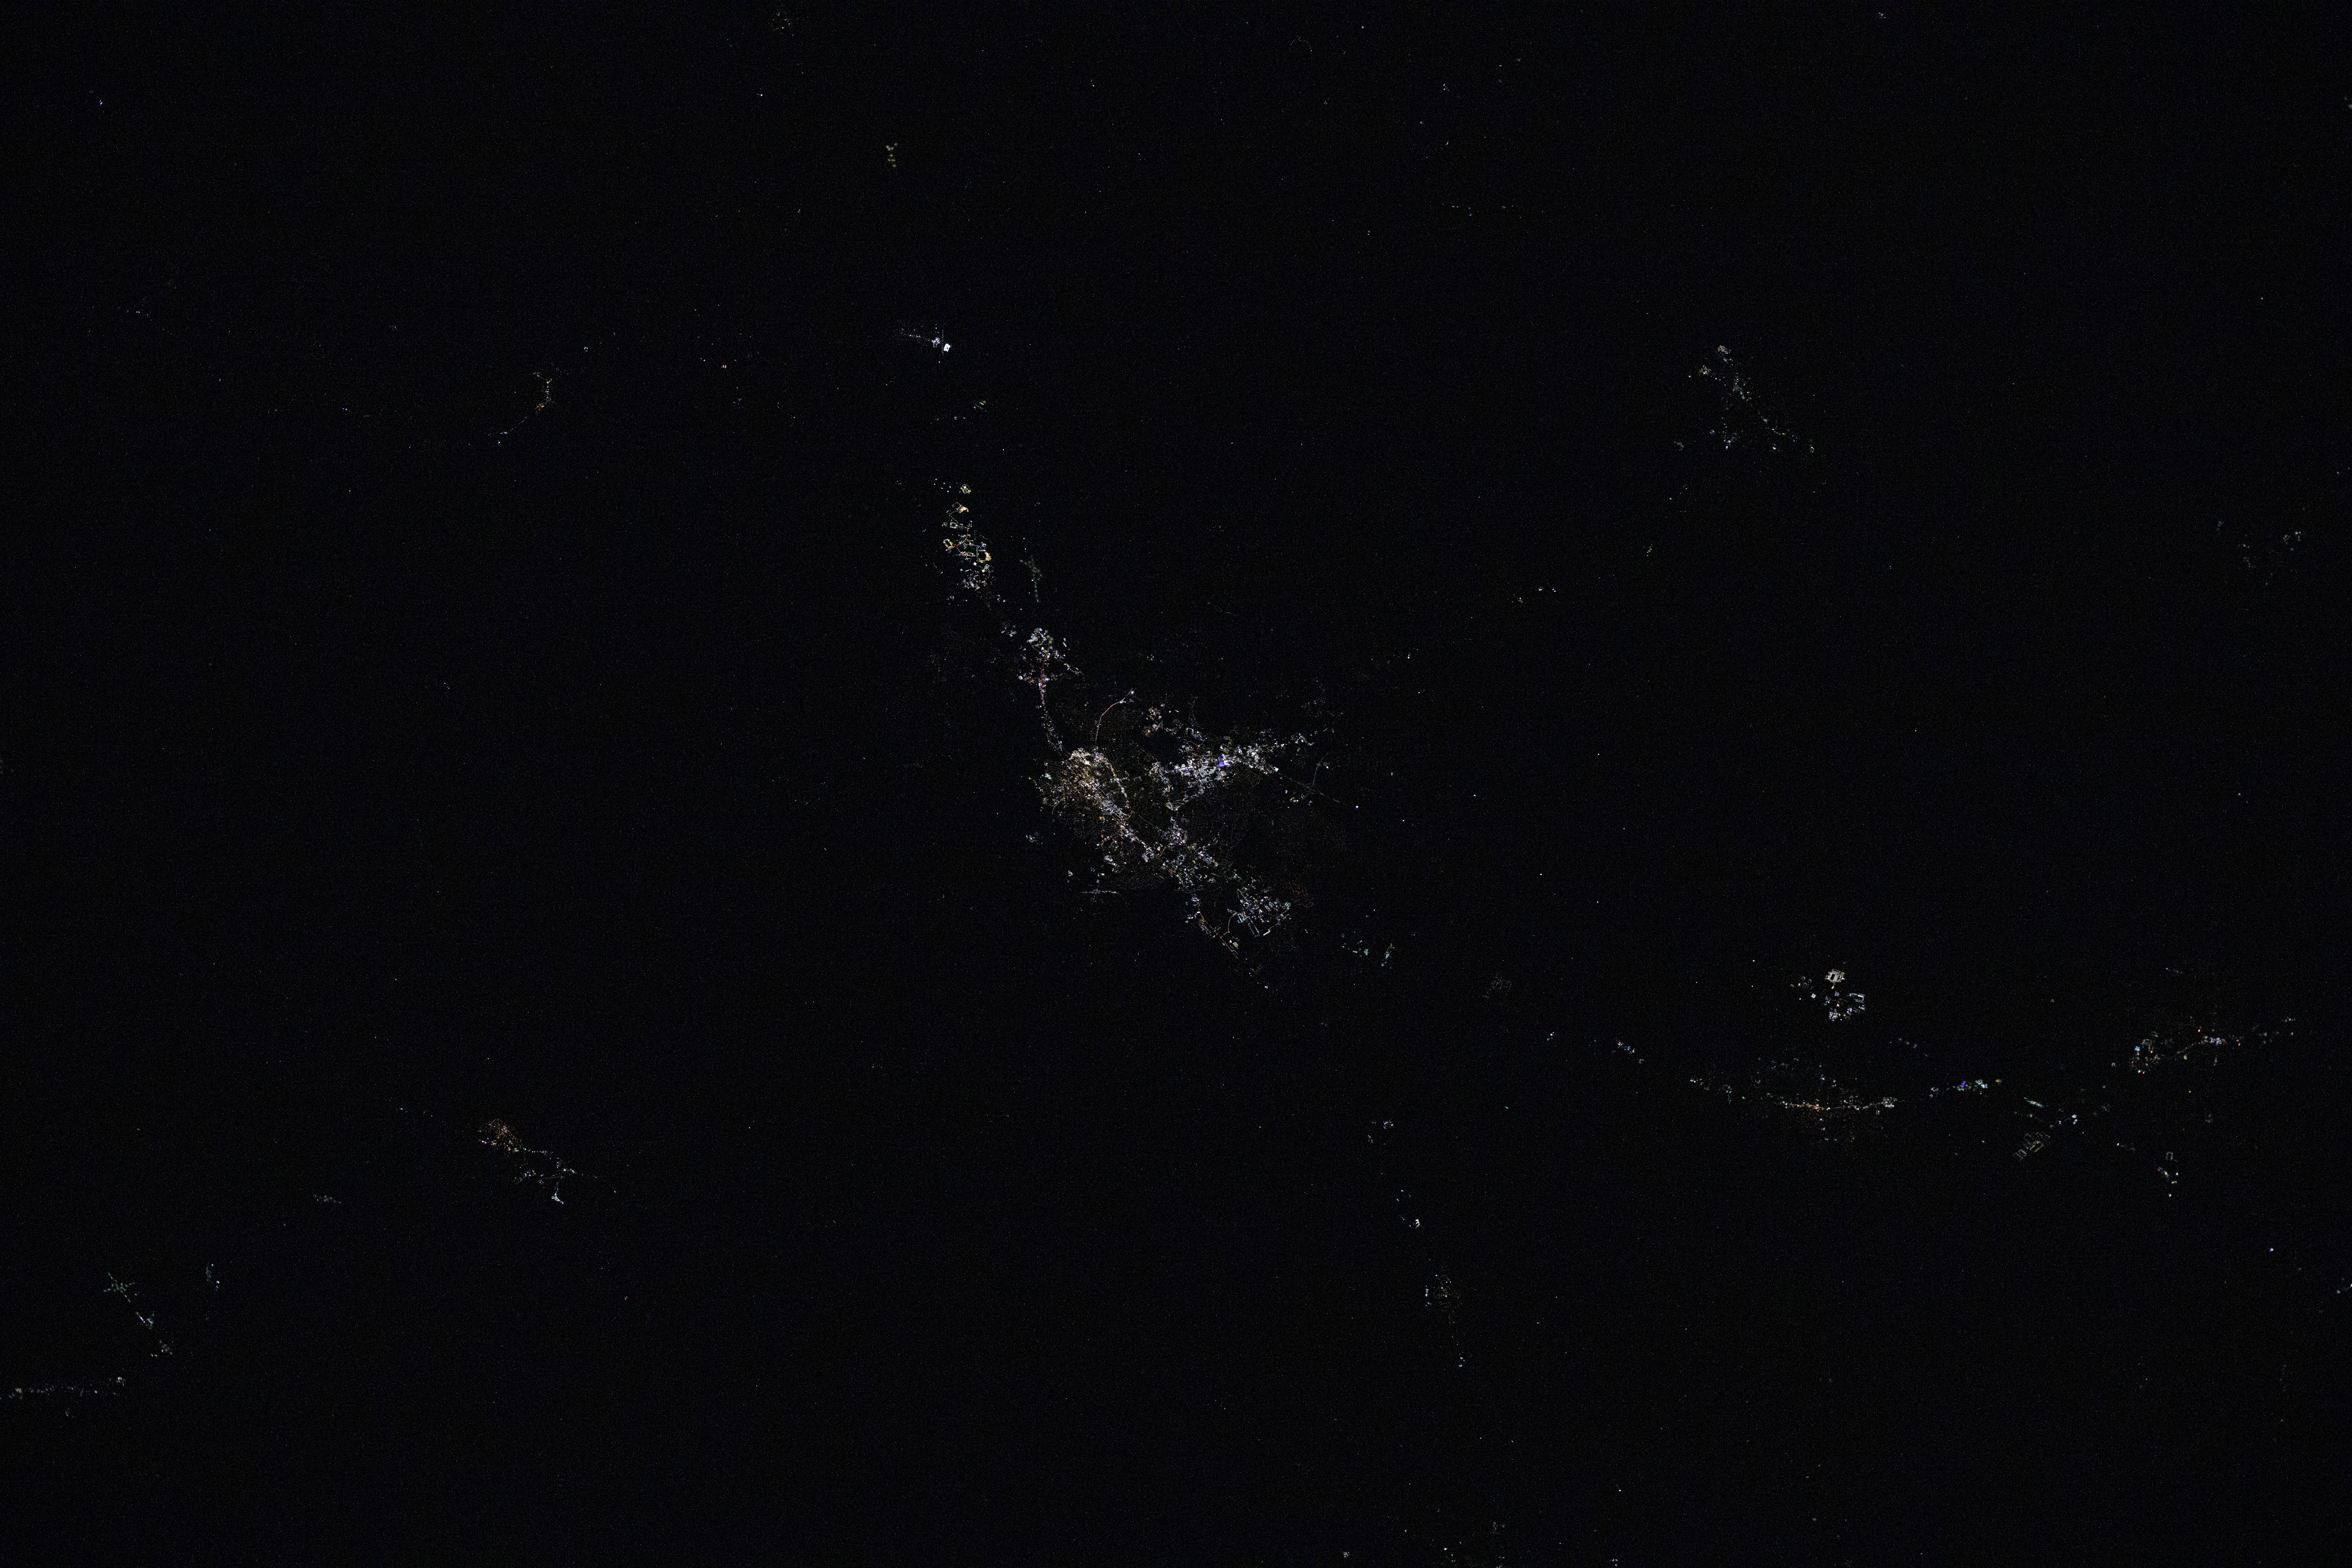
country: USA-KENTUCKY
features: BOWLING GREEN, KENTUCKY
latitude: 37.0
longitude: -86.5
